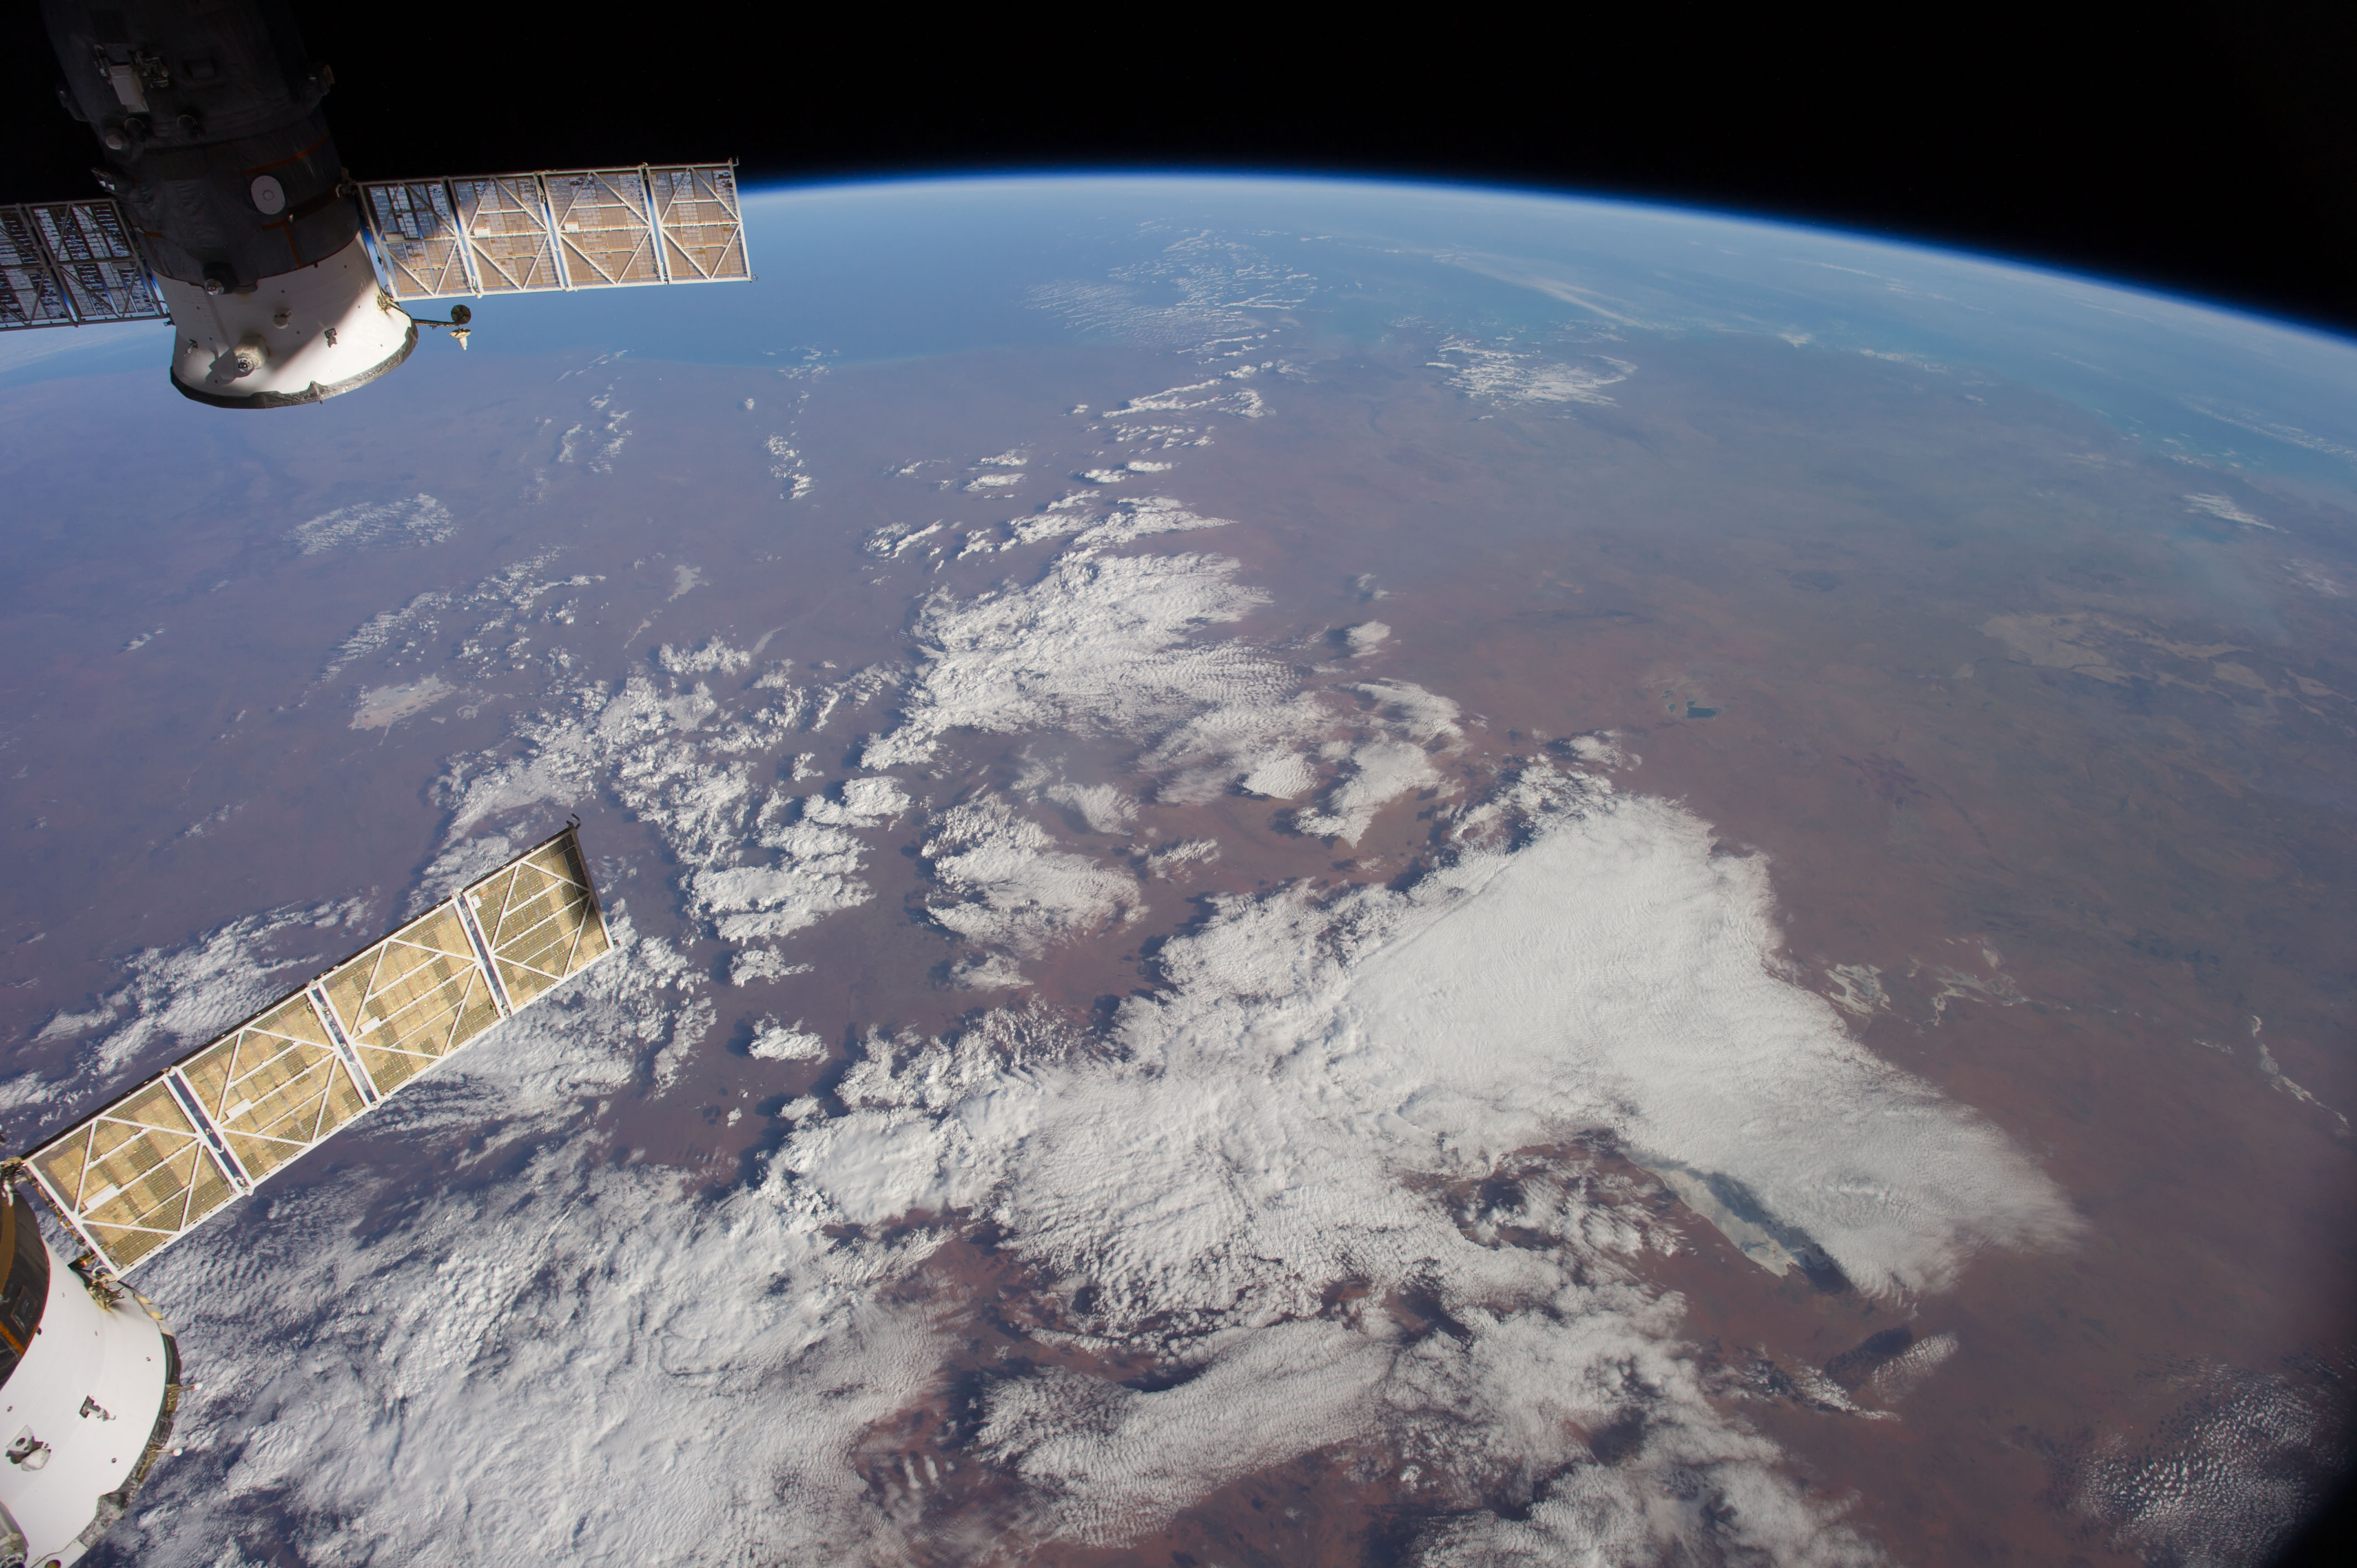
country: AUSTRALIA-WA
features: INDIAN O., L. GREGORY, L. MACKAY, GREAT SANDY DES., ATMOSPHERIC LIMB
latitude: -22.0
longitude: 125.5
